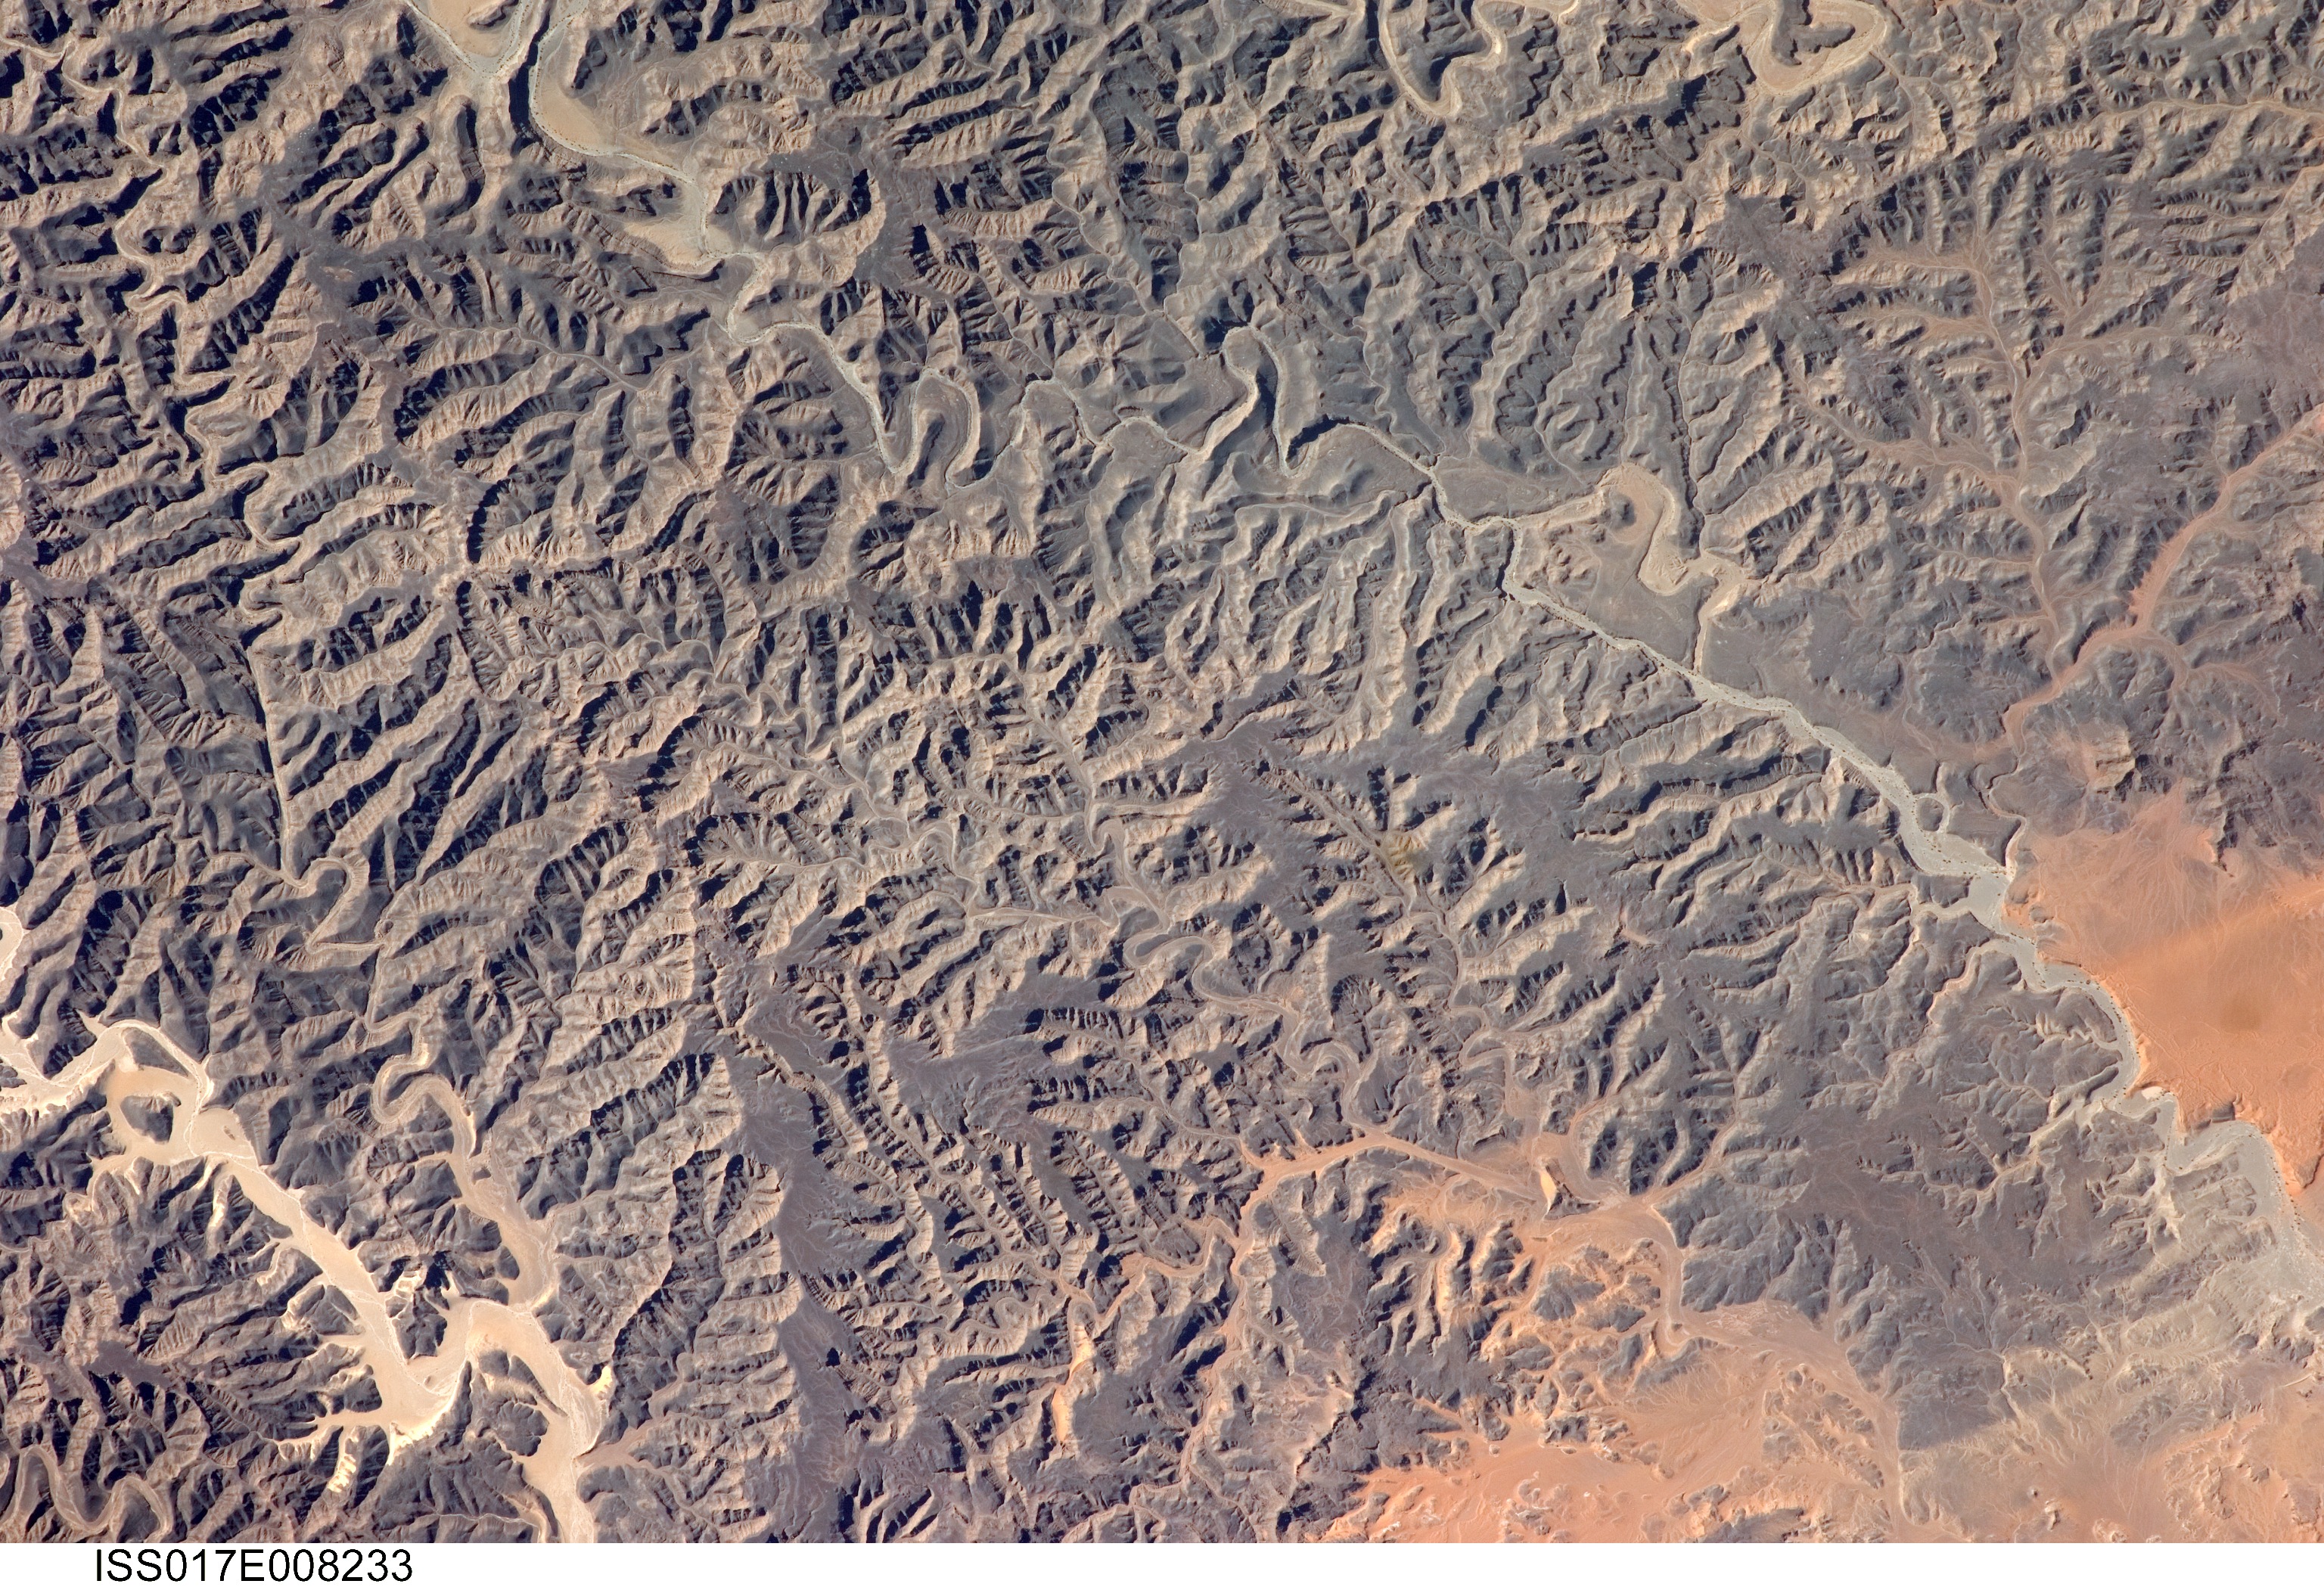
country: CHAD
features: TIBESTI MTS., CANYONS, WADIS
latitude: 20.7
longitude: 19.2
